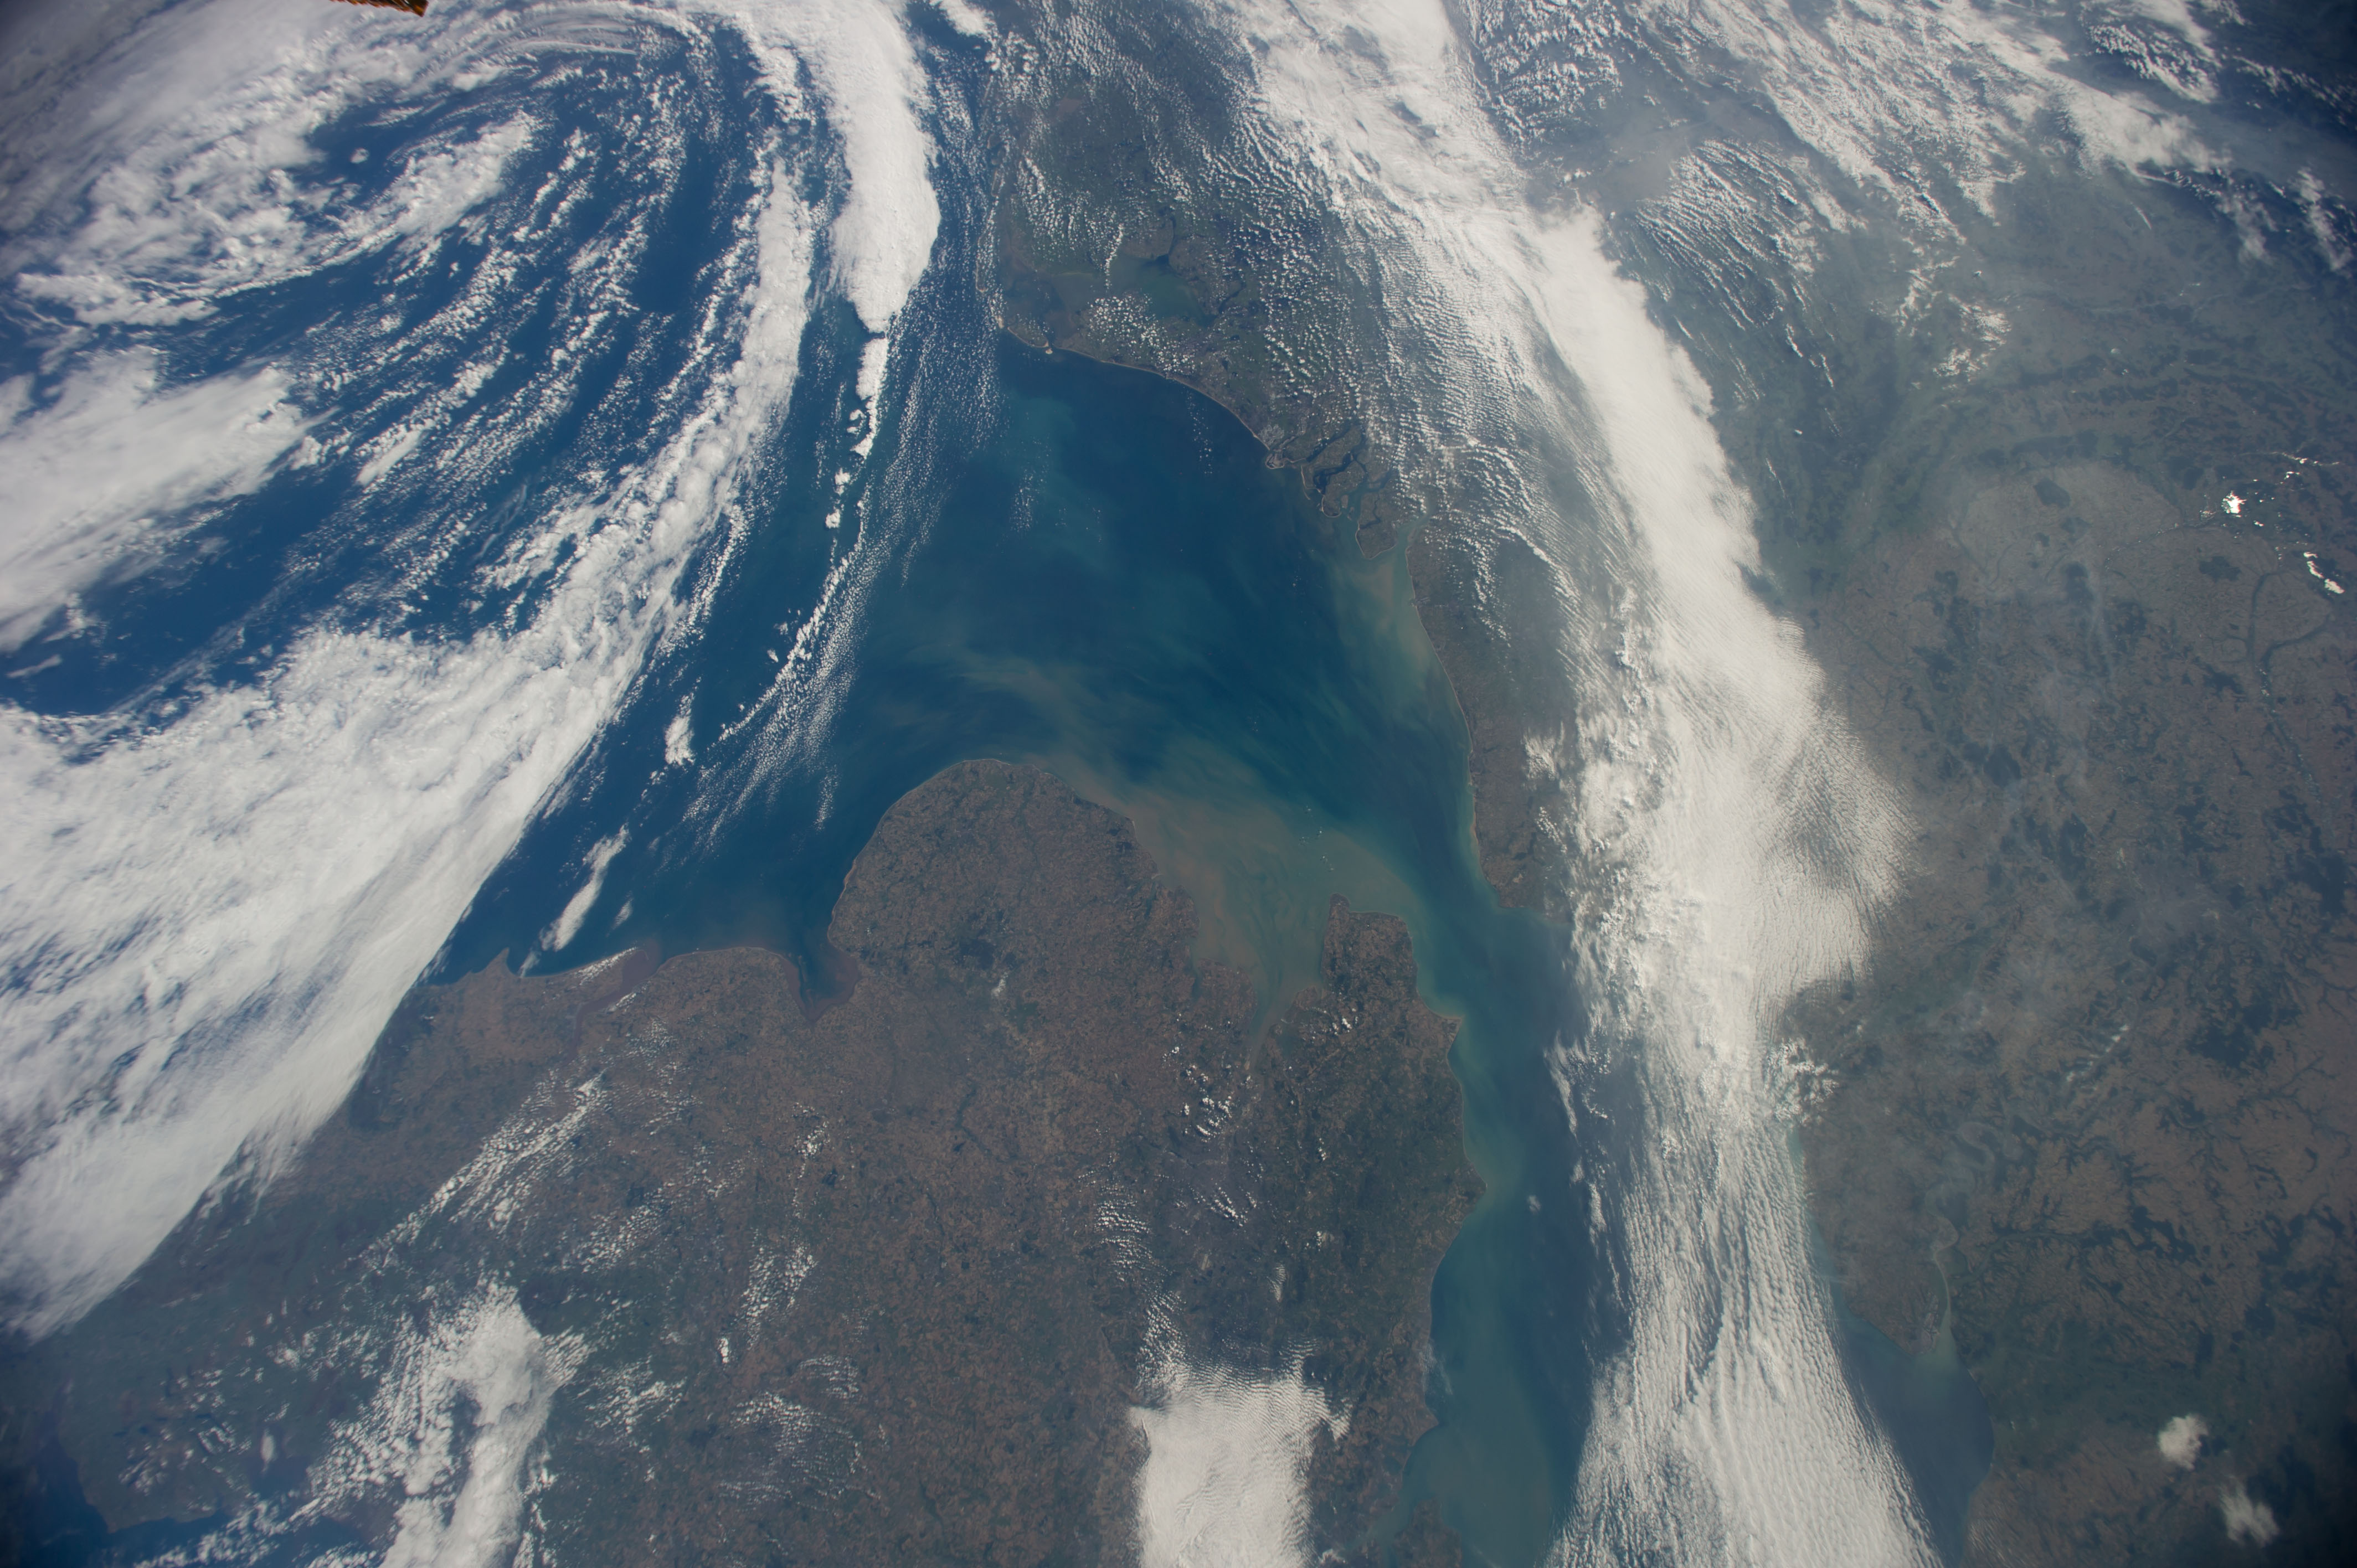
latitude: 52.0
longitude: 1.8
